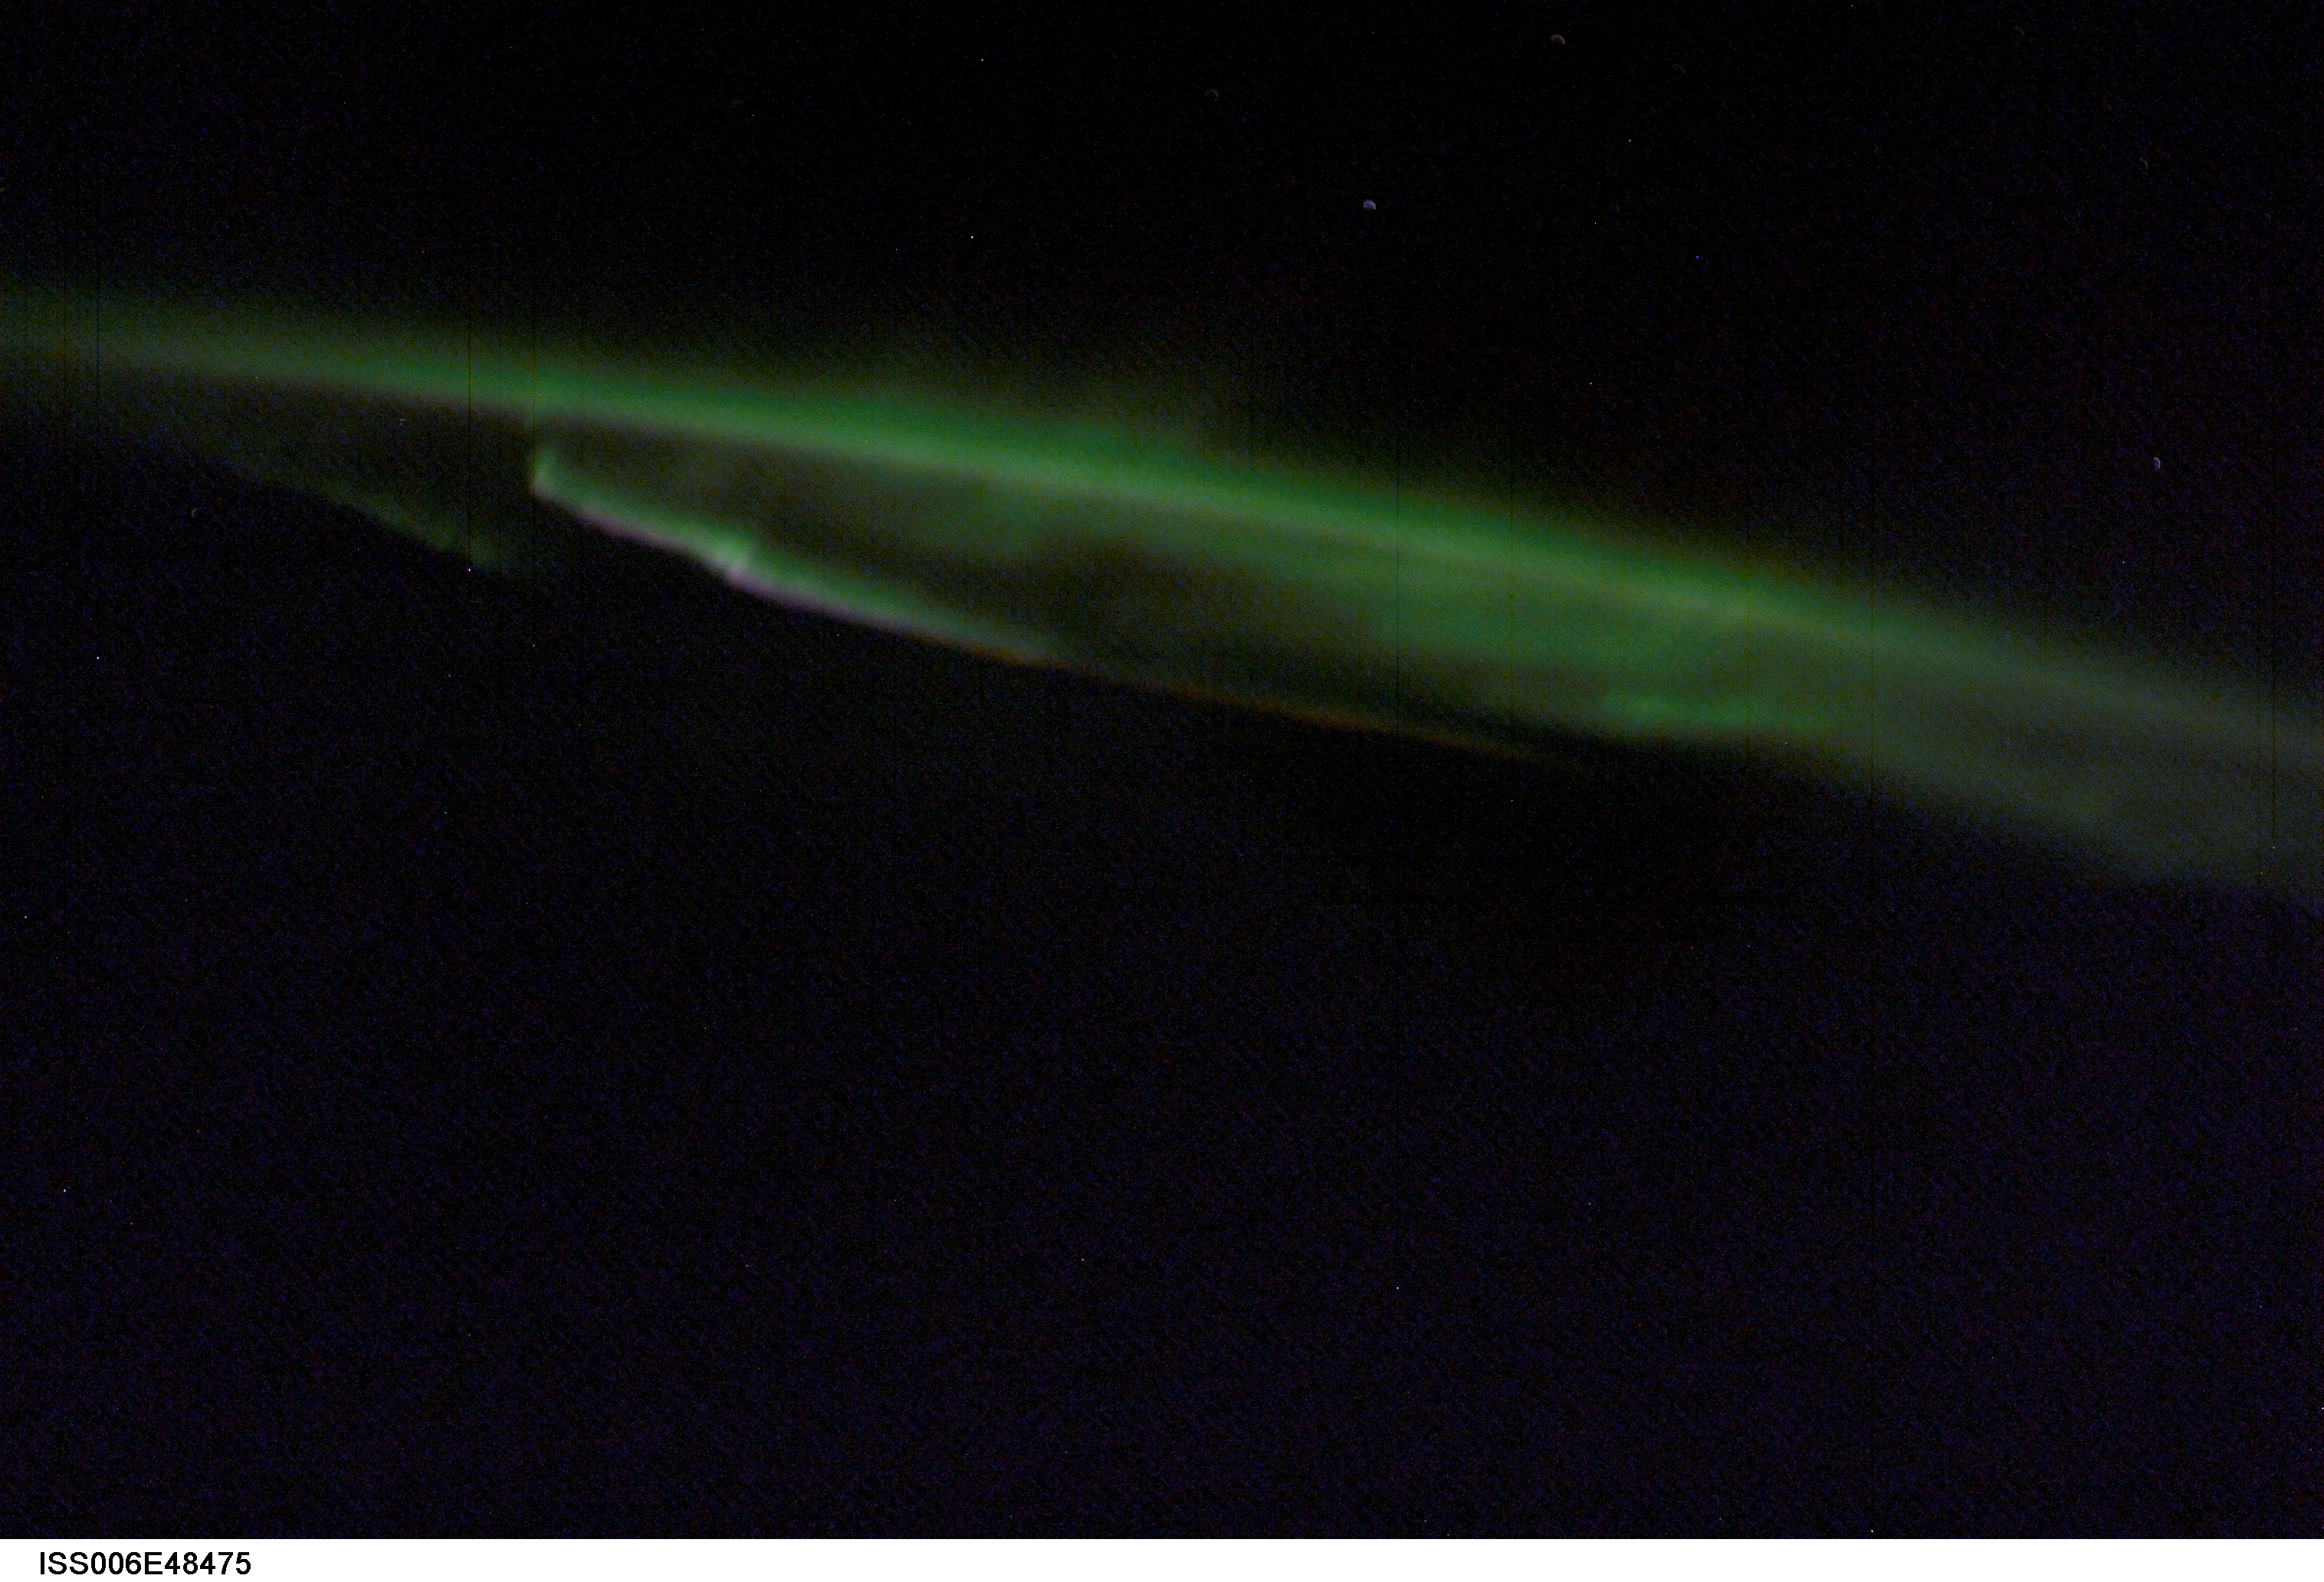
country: AURORA
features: AURORA AUSTRALIS, STARS
